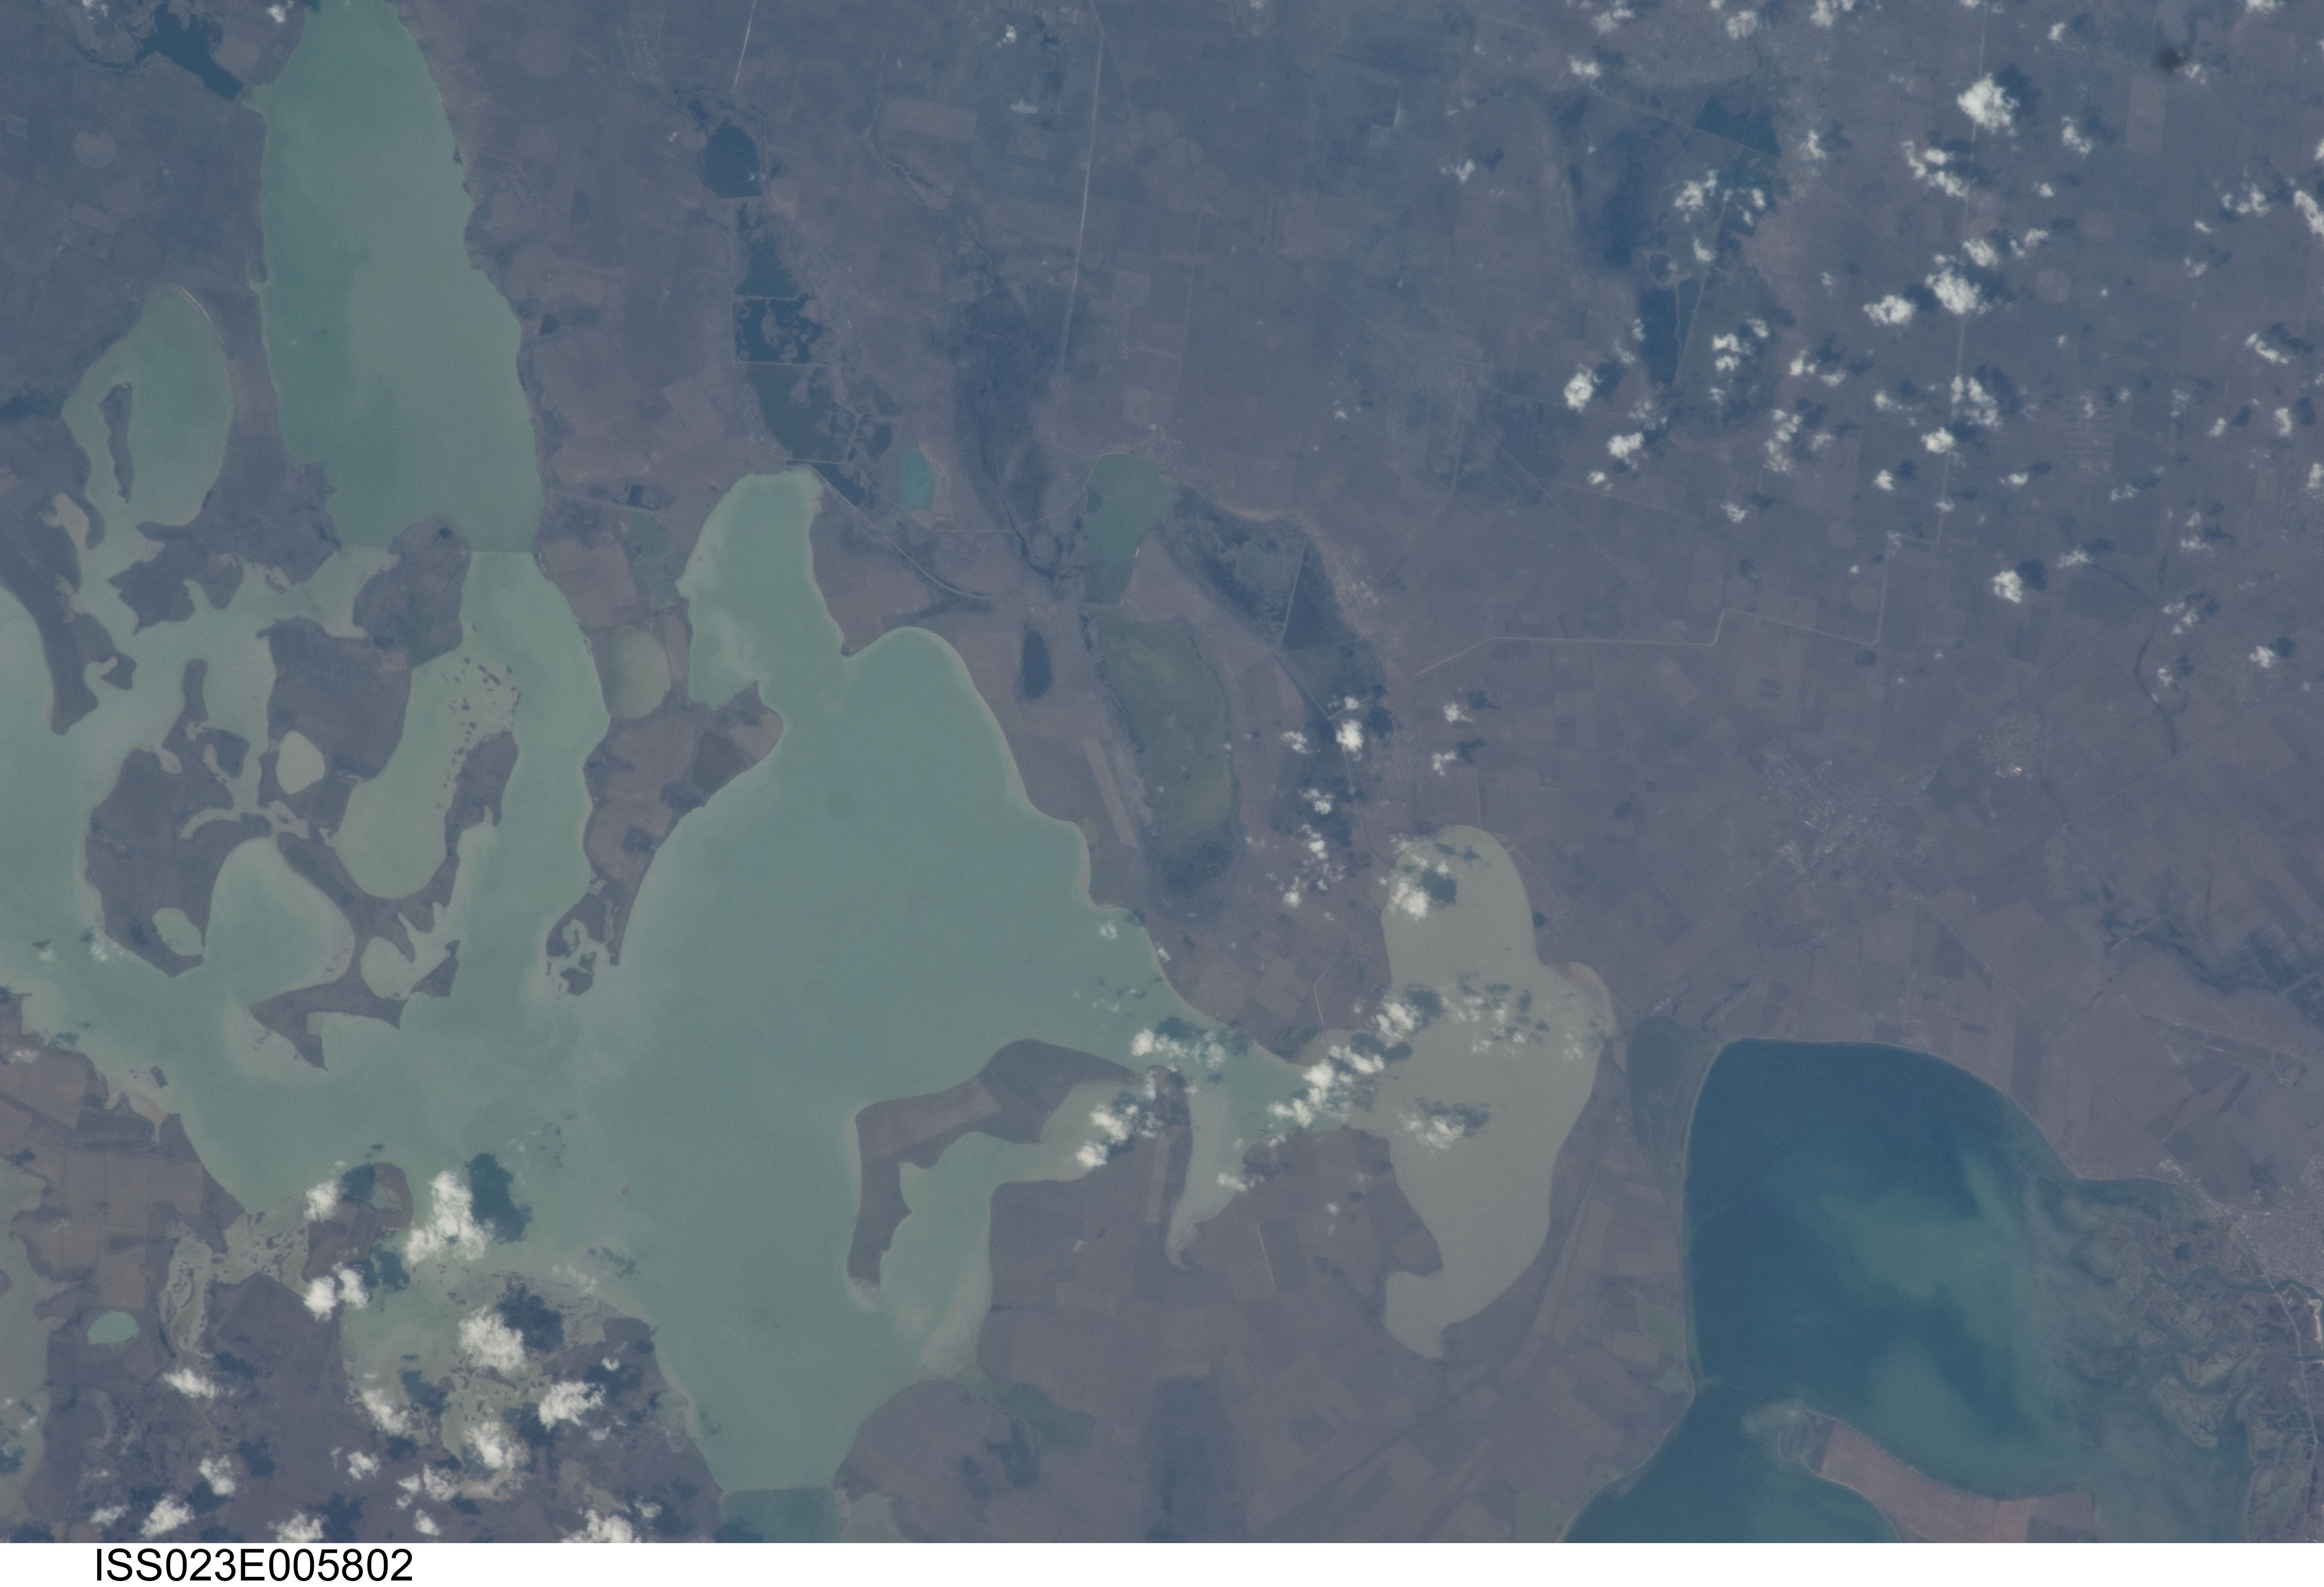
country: UKRAINE
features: ZATOKA SYVASH
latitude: 46.2
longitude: 34.5
